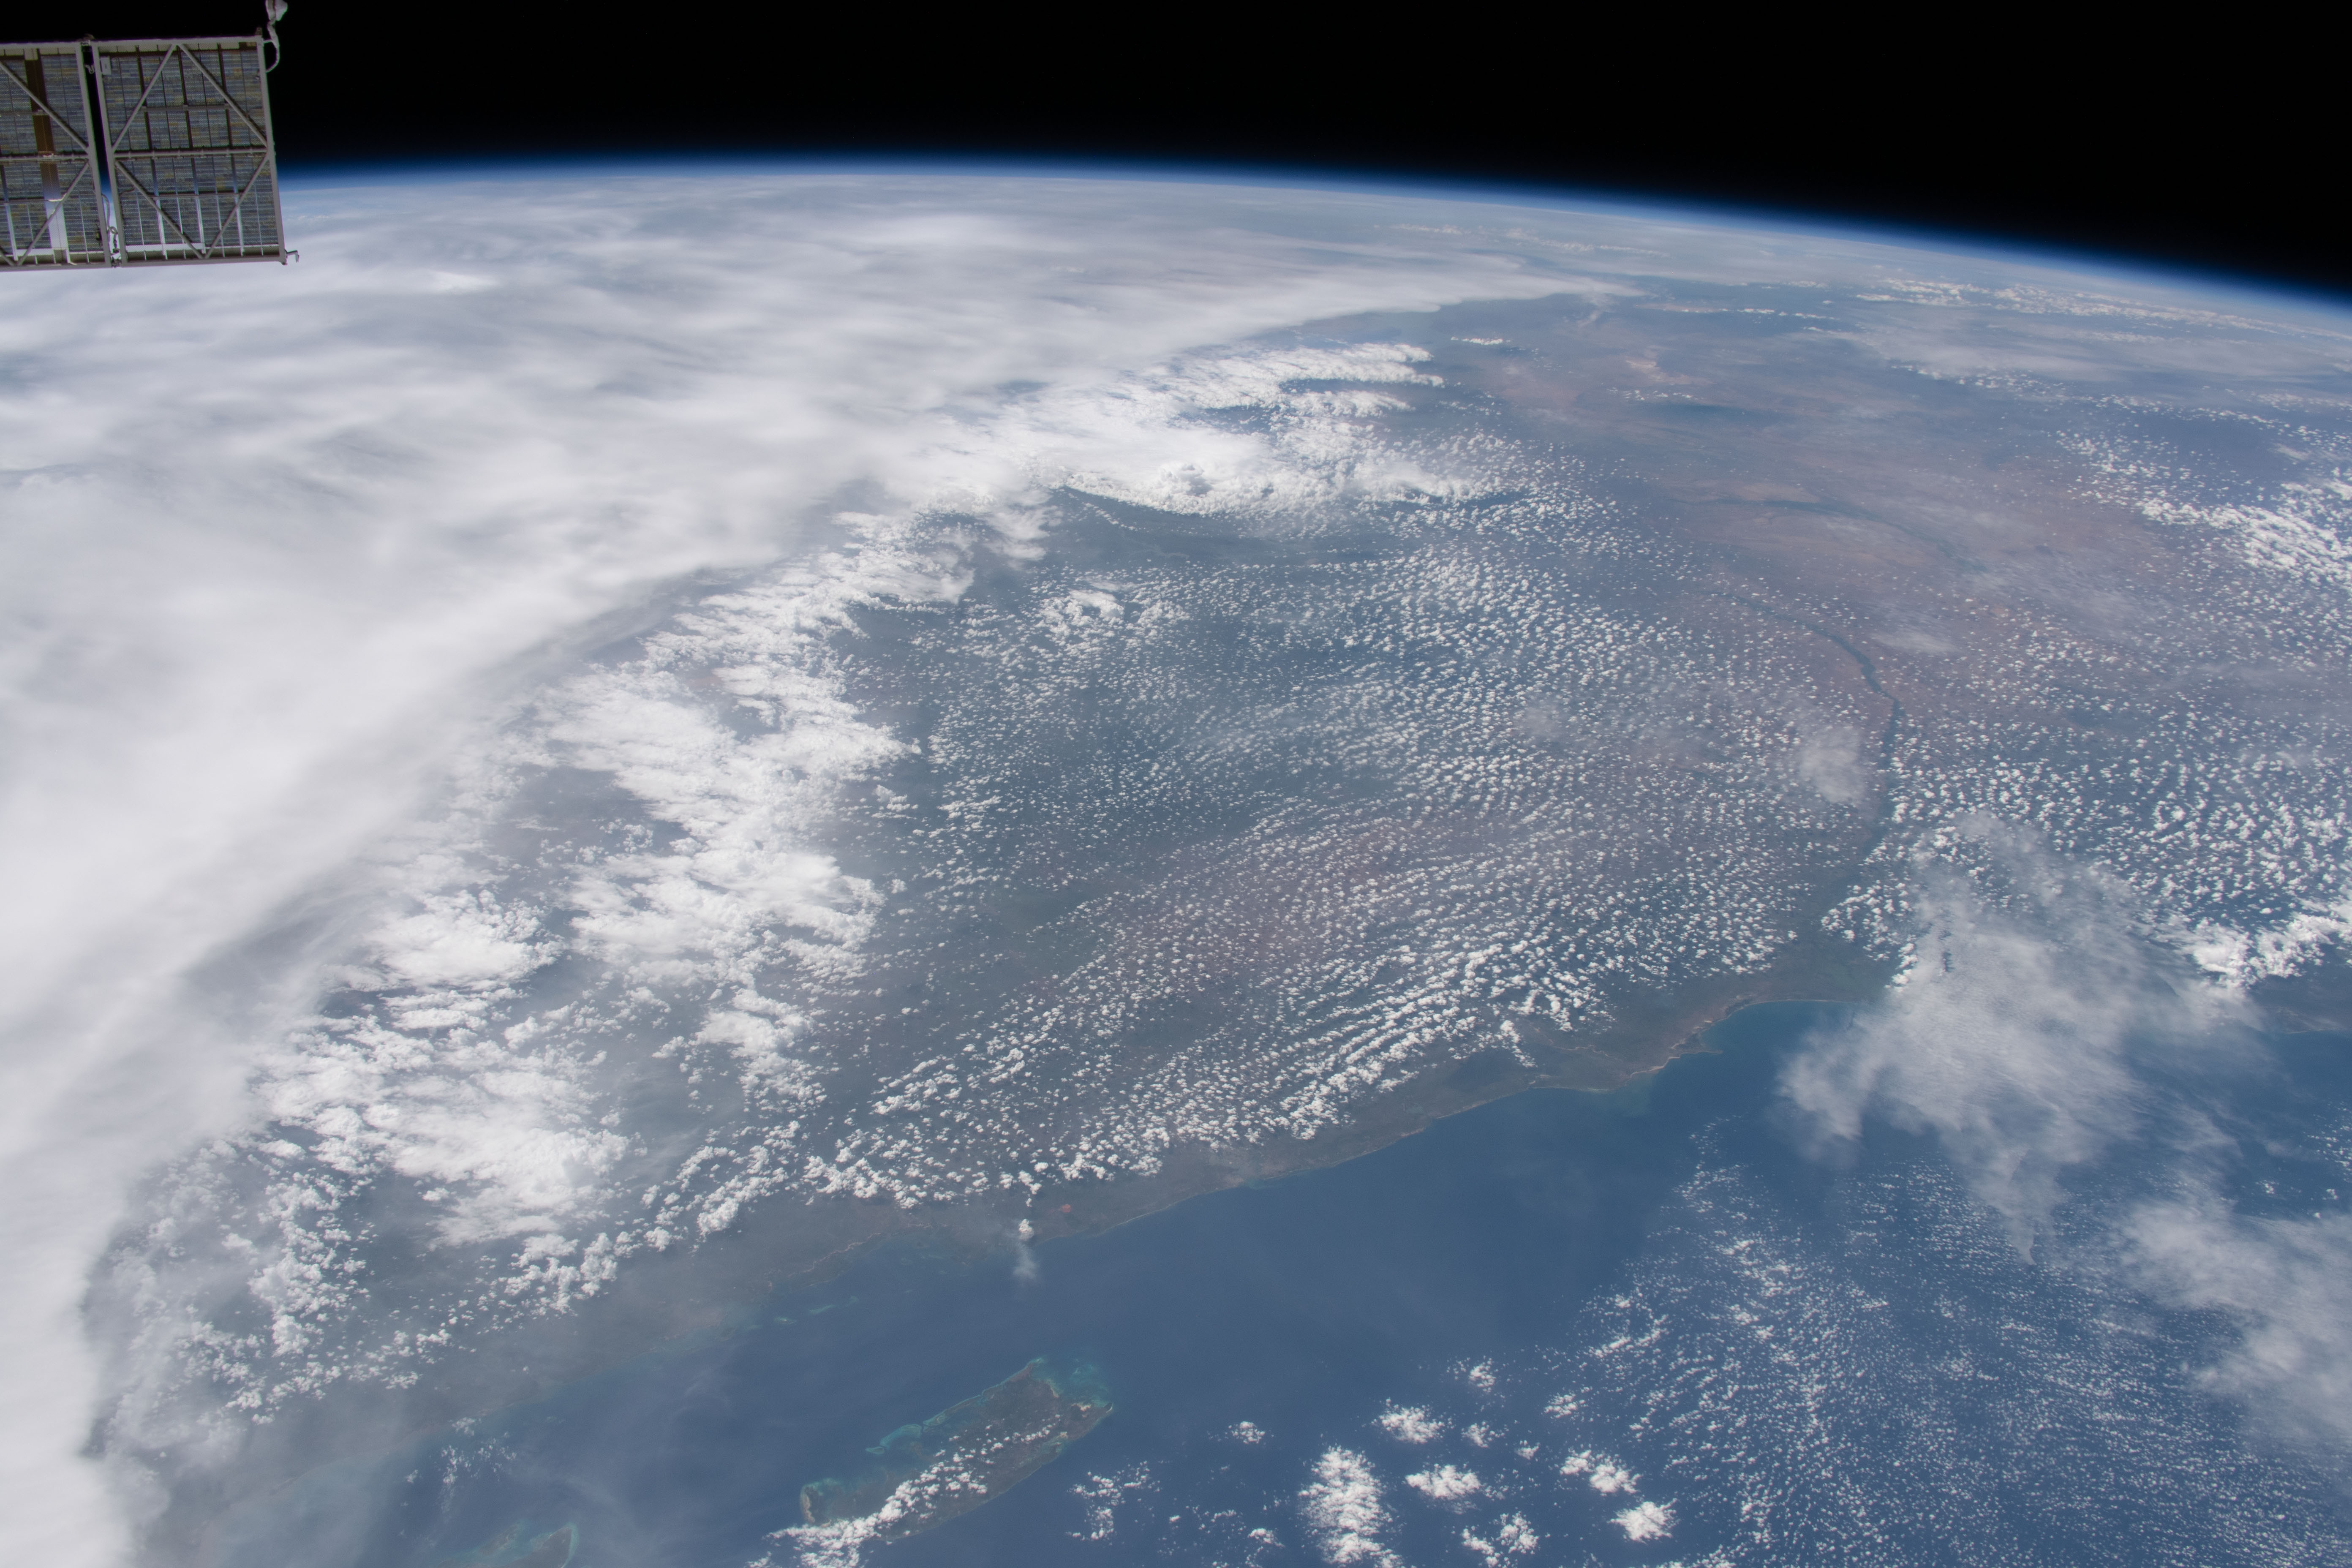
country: KENYA
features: PEMBA ISLAND, INDIAN OCEAN, MOMBASA, ARABUKO SOKOKE NATIONAL RESERVE
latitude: -3.5
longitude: 38.5
